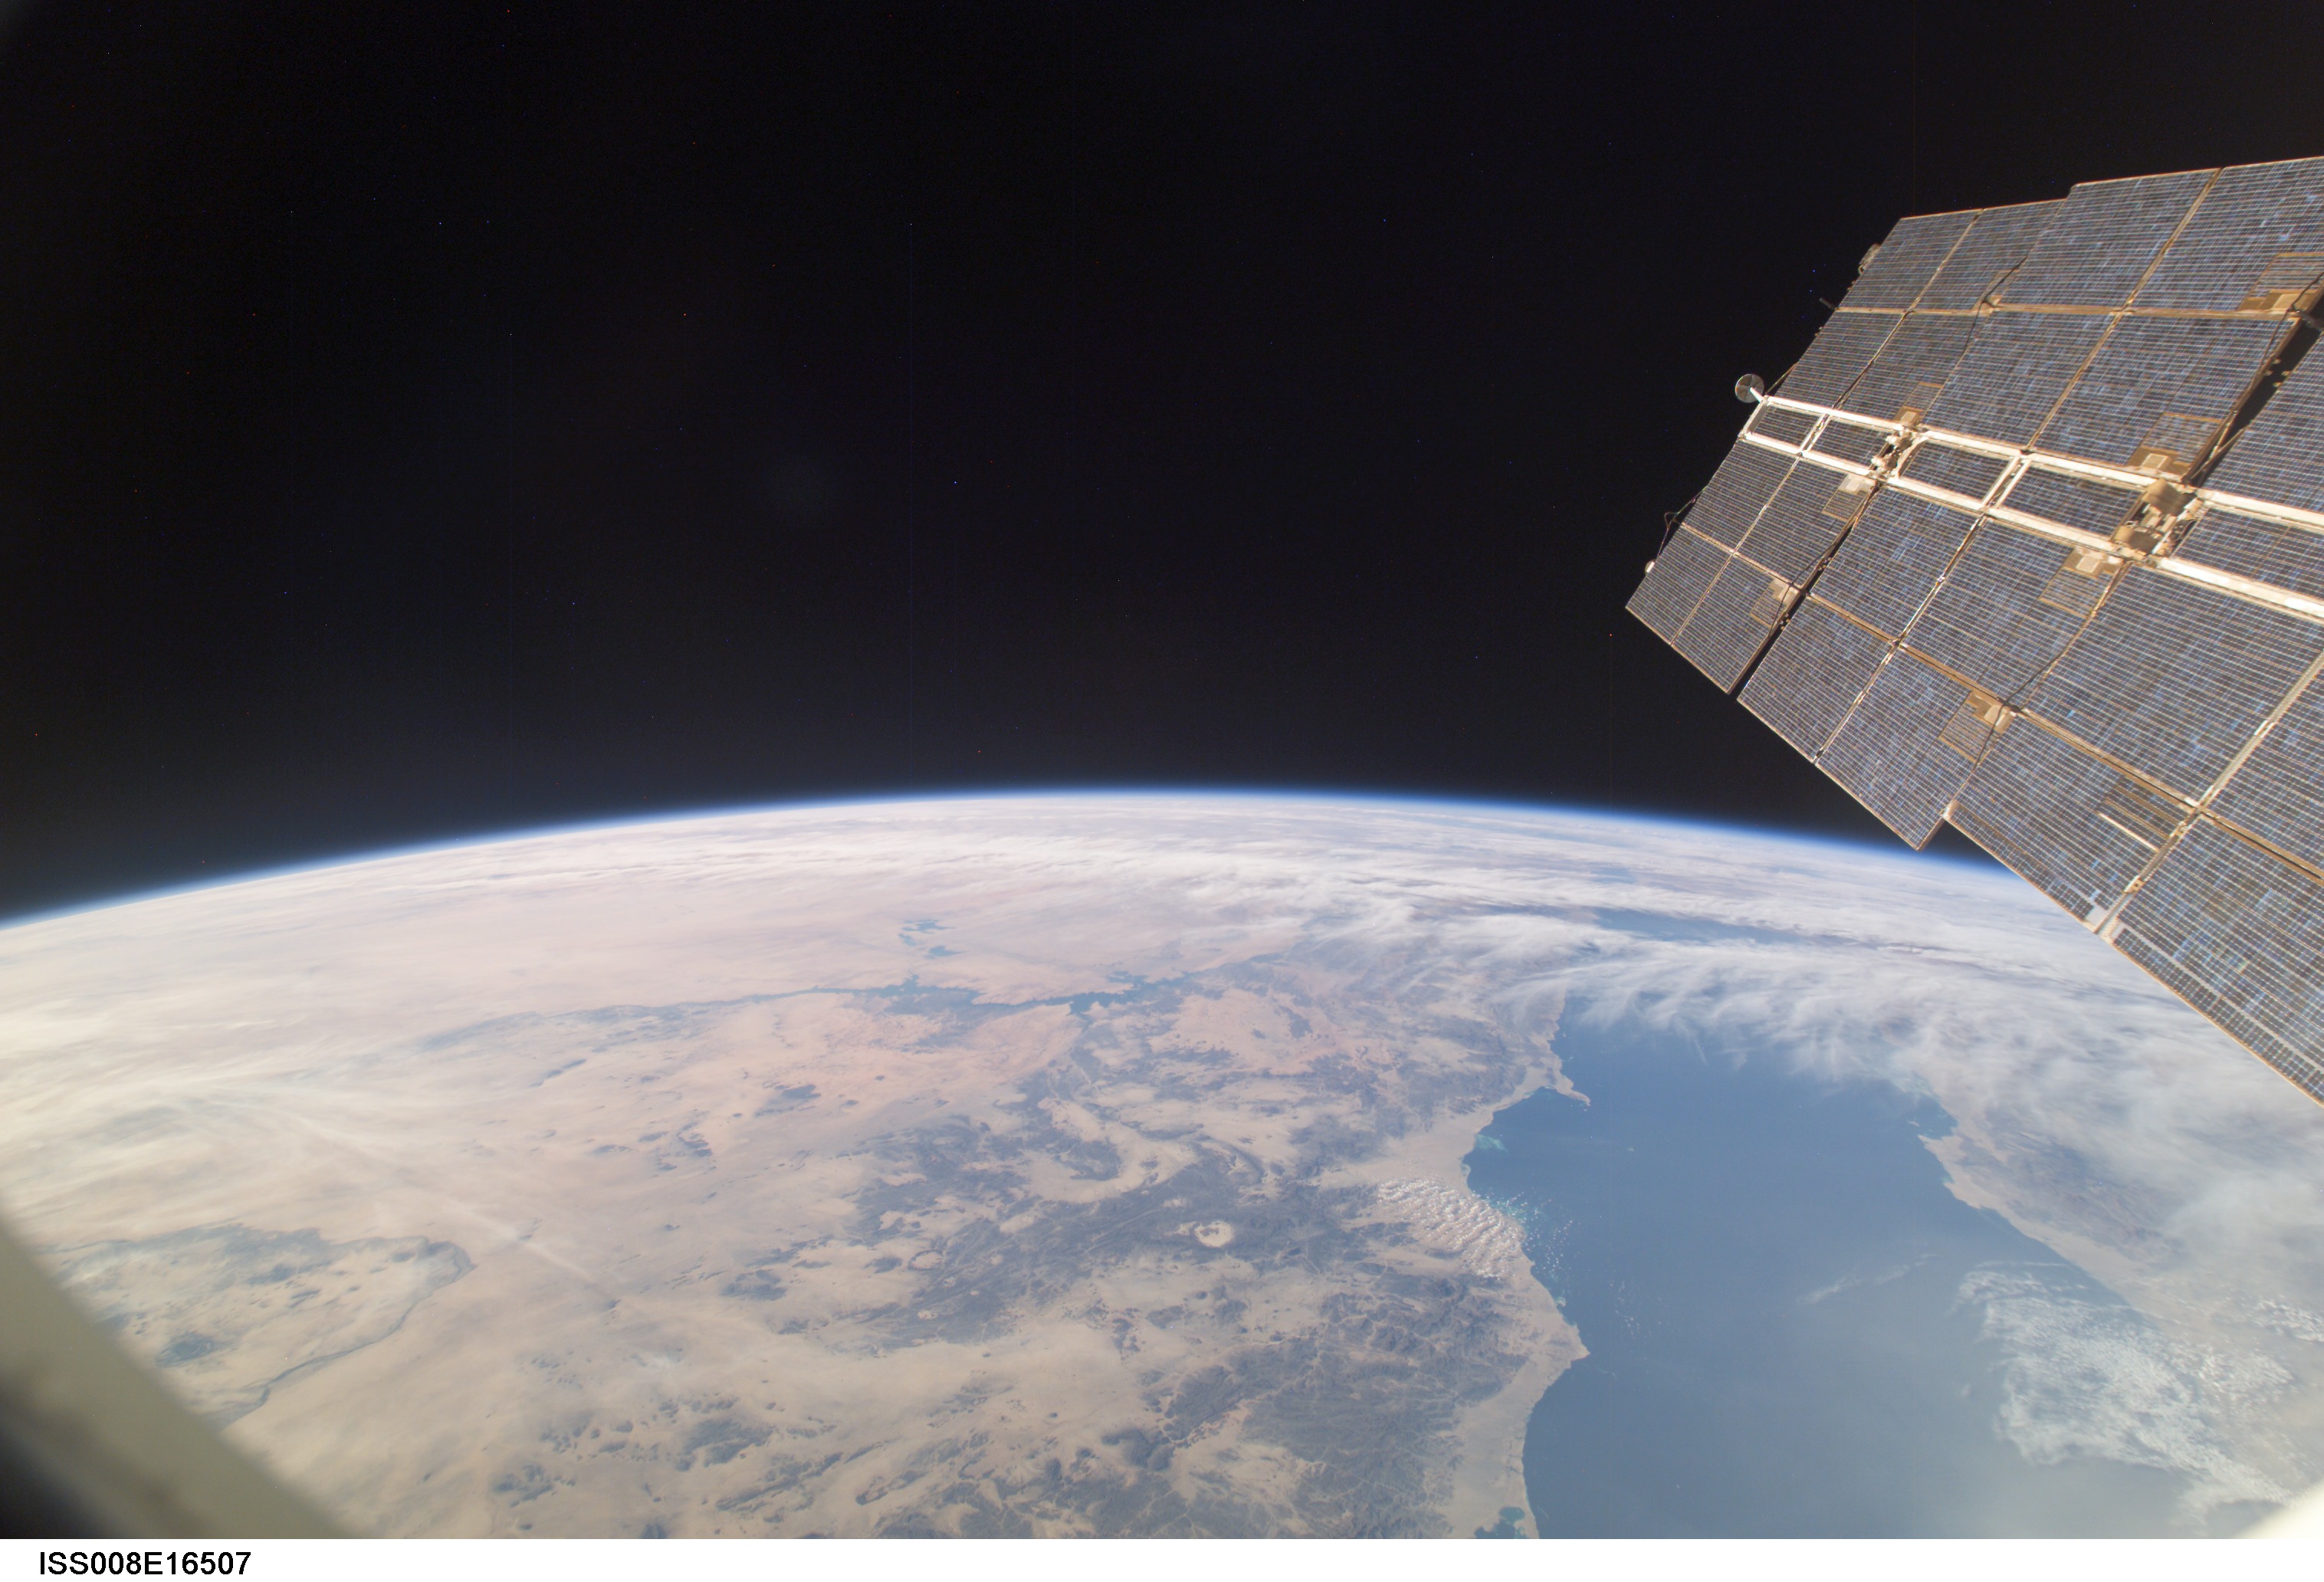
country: EGYPT
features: RED S., NILE R. V., L. NASSER, NUBIAN DES., LIBYAN DES., EASTERN DES.
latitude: 22.5
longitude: 34.0
